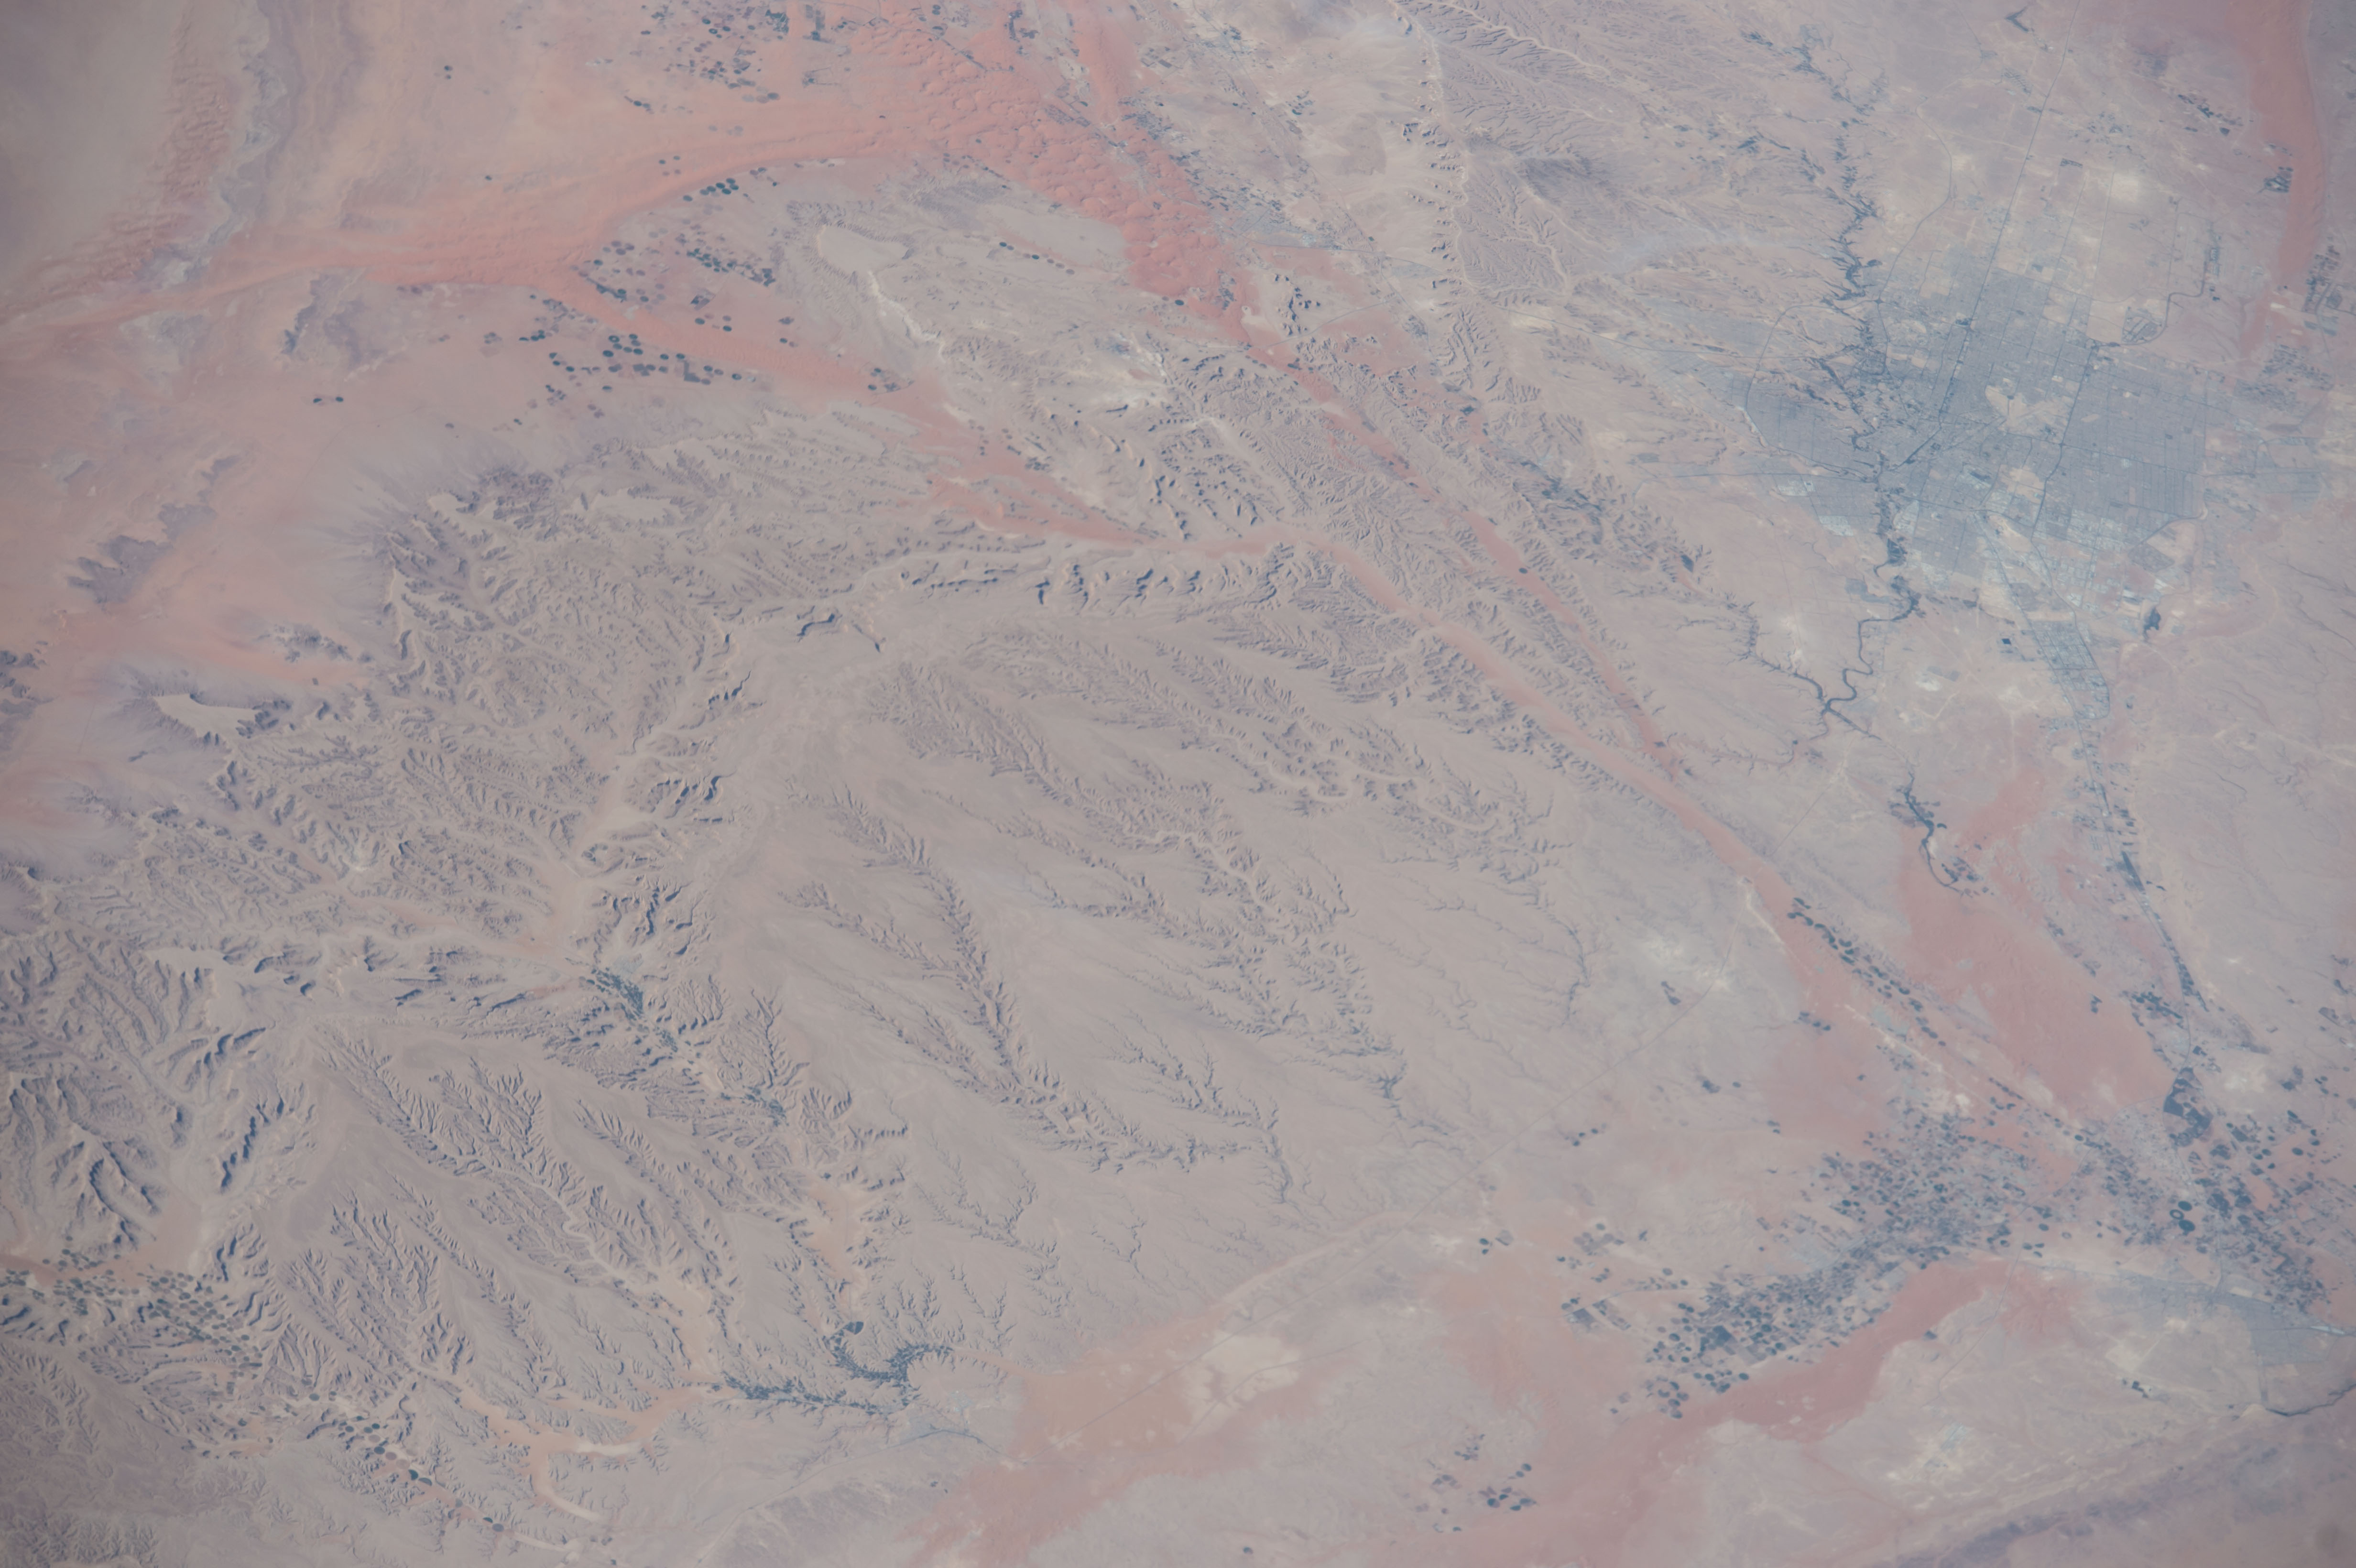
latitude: 24.0
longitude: 46.6
